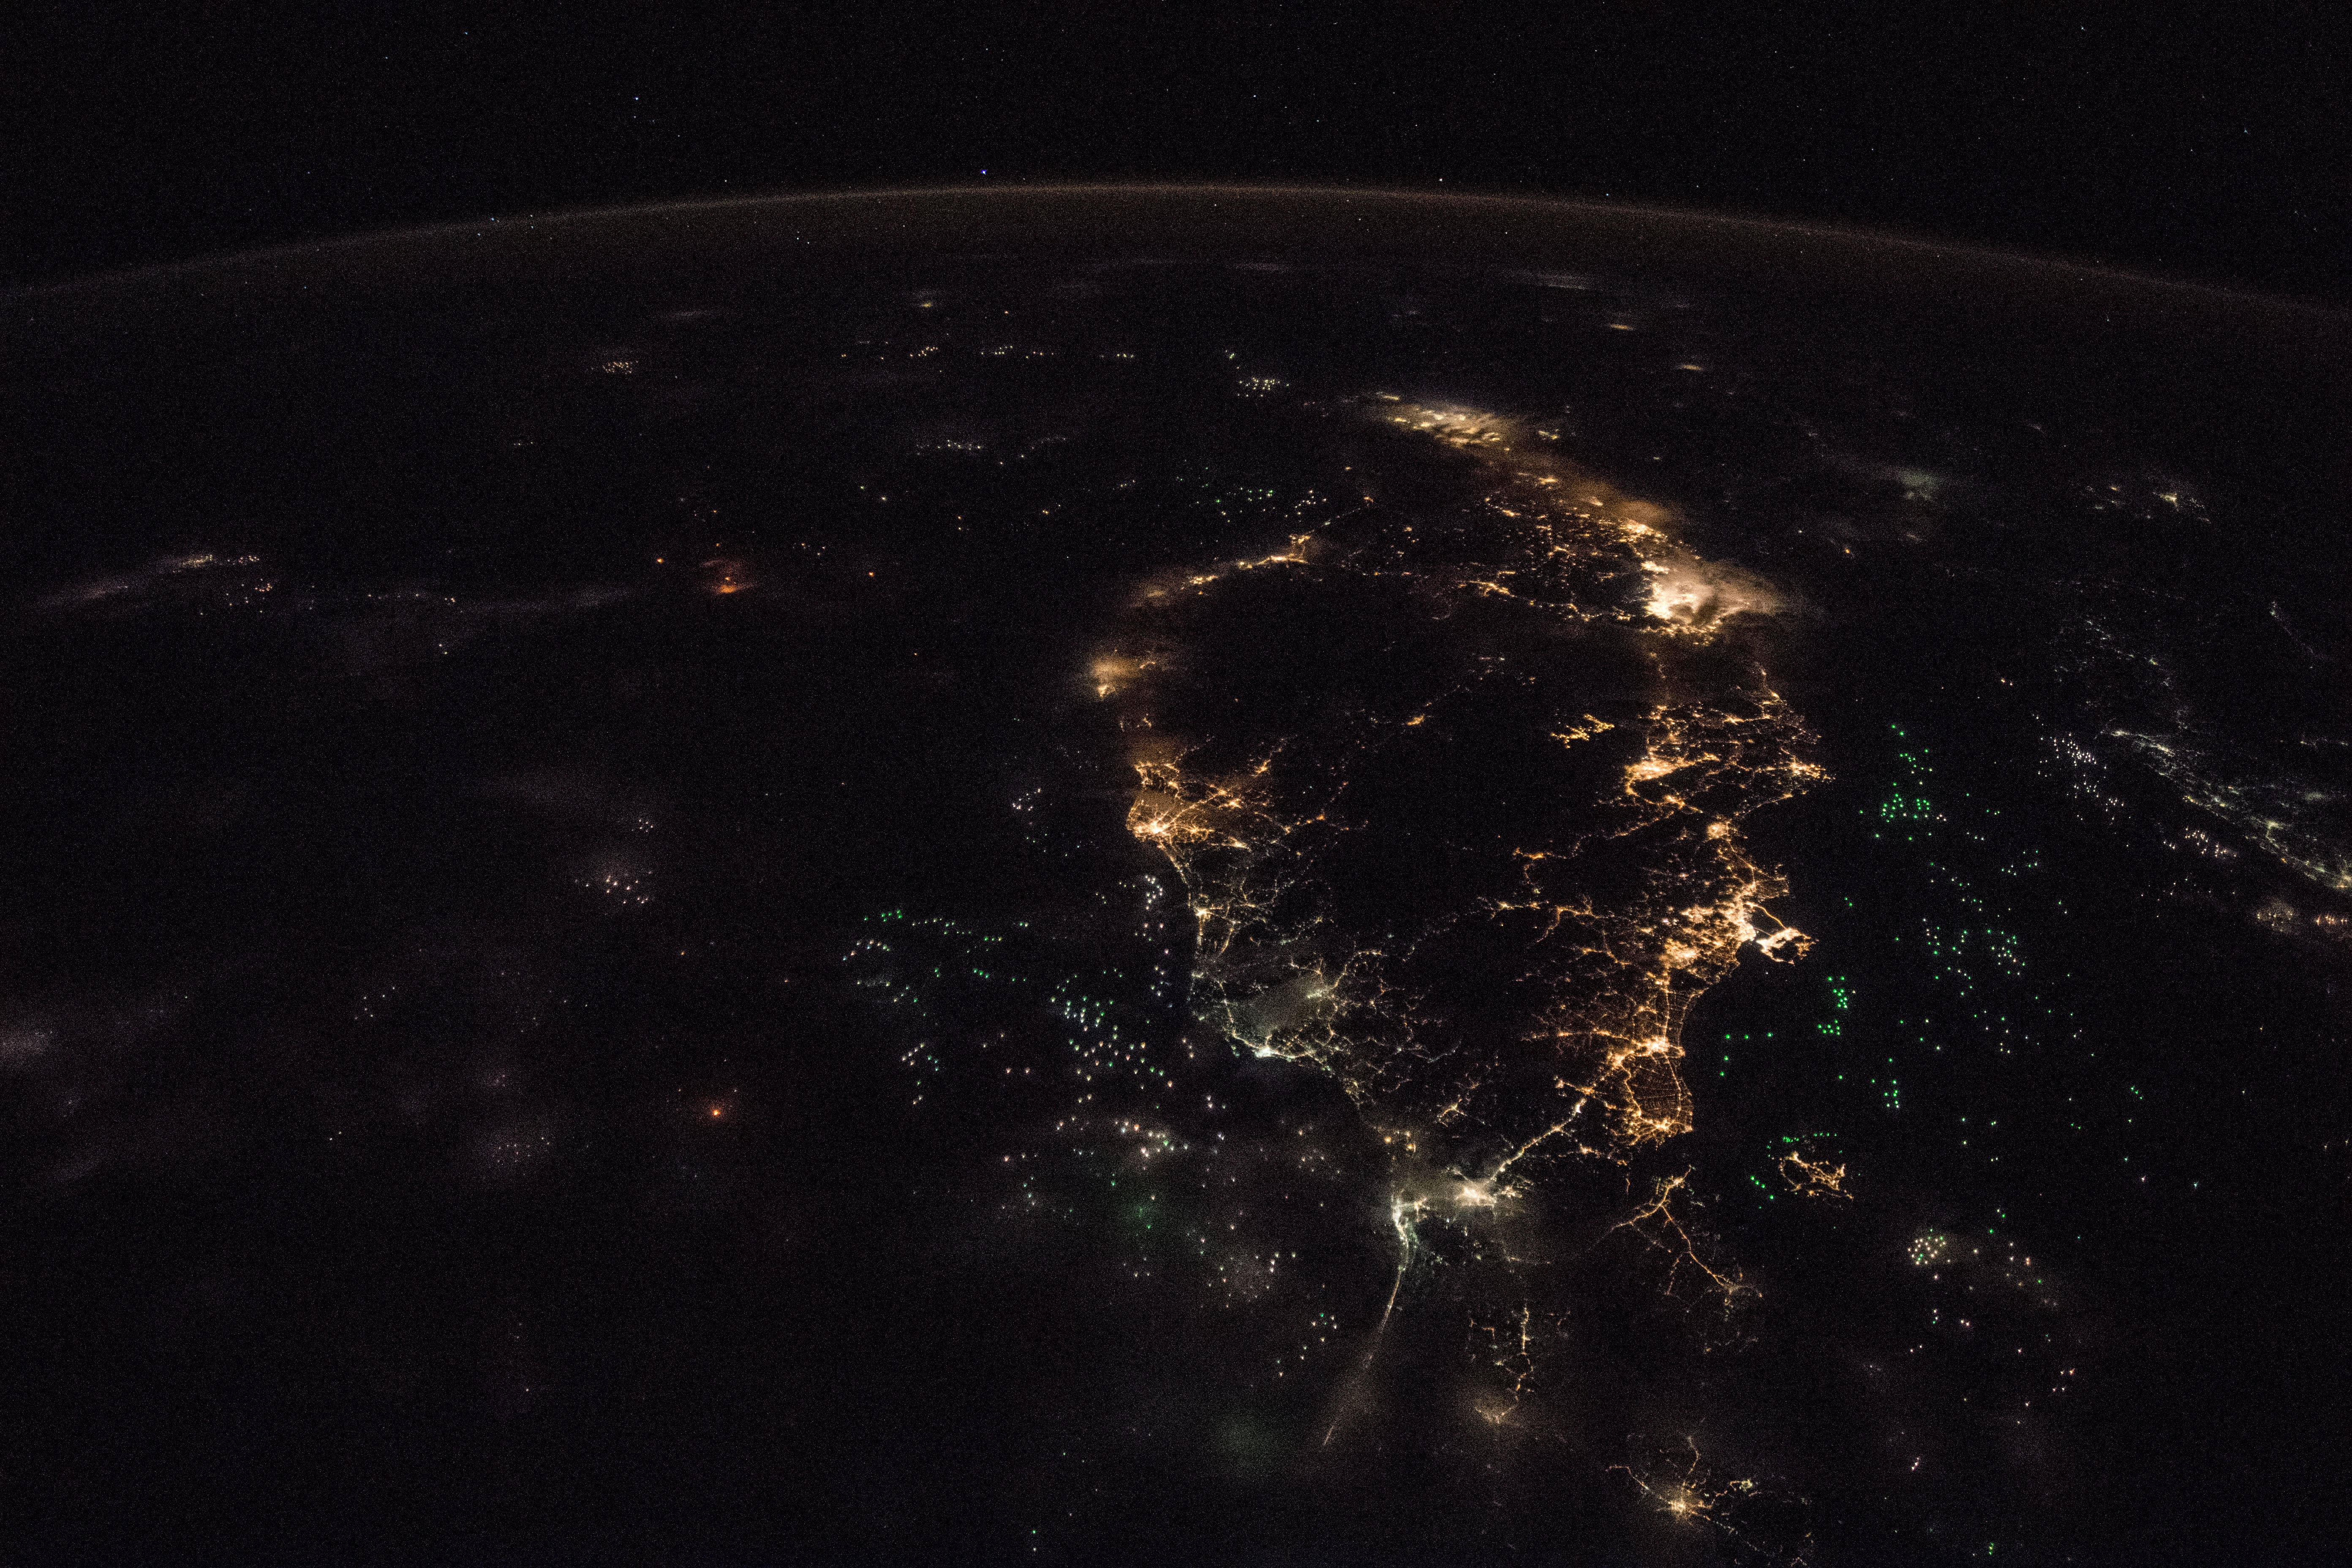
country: MALAYSIA
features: KUALA LUMPUR, KOTA BHARU, SUNGAI PETANI
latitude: 5.5
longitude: 103.0
